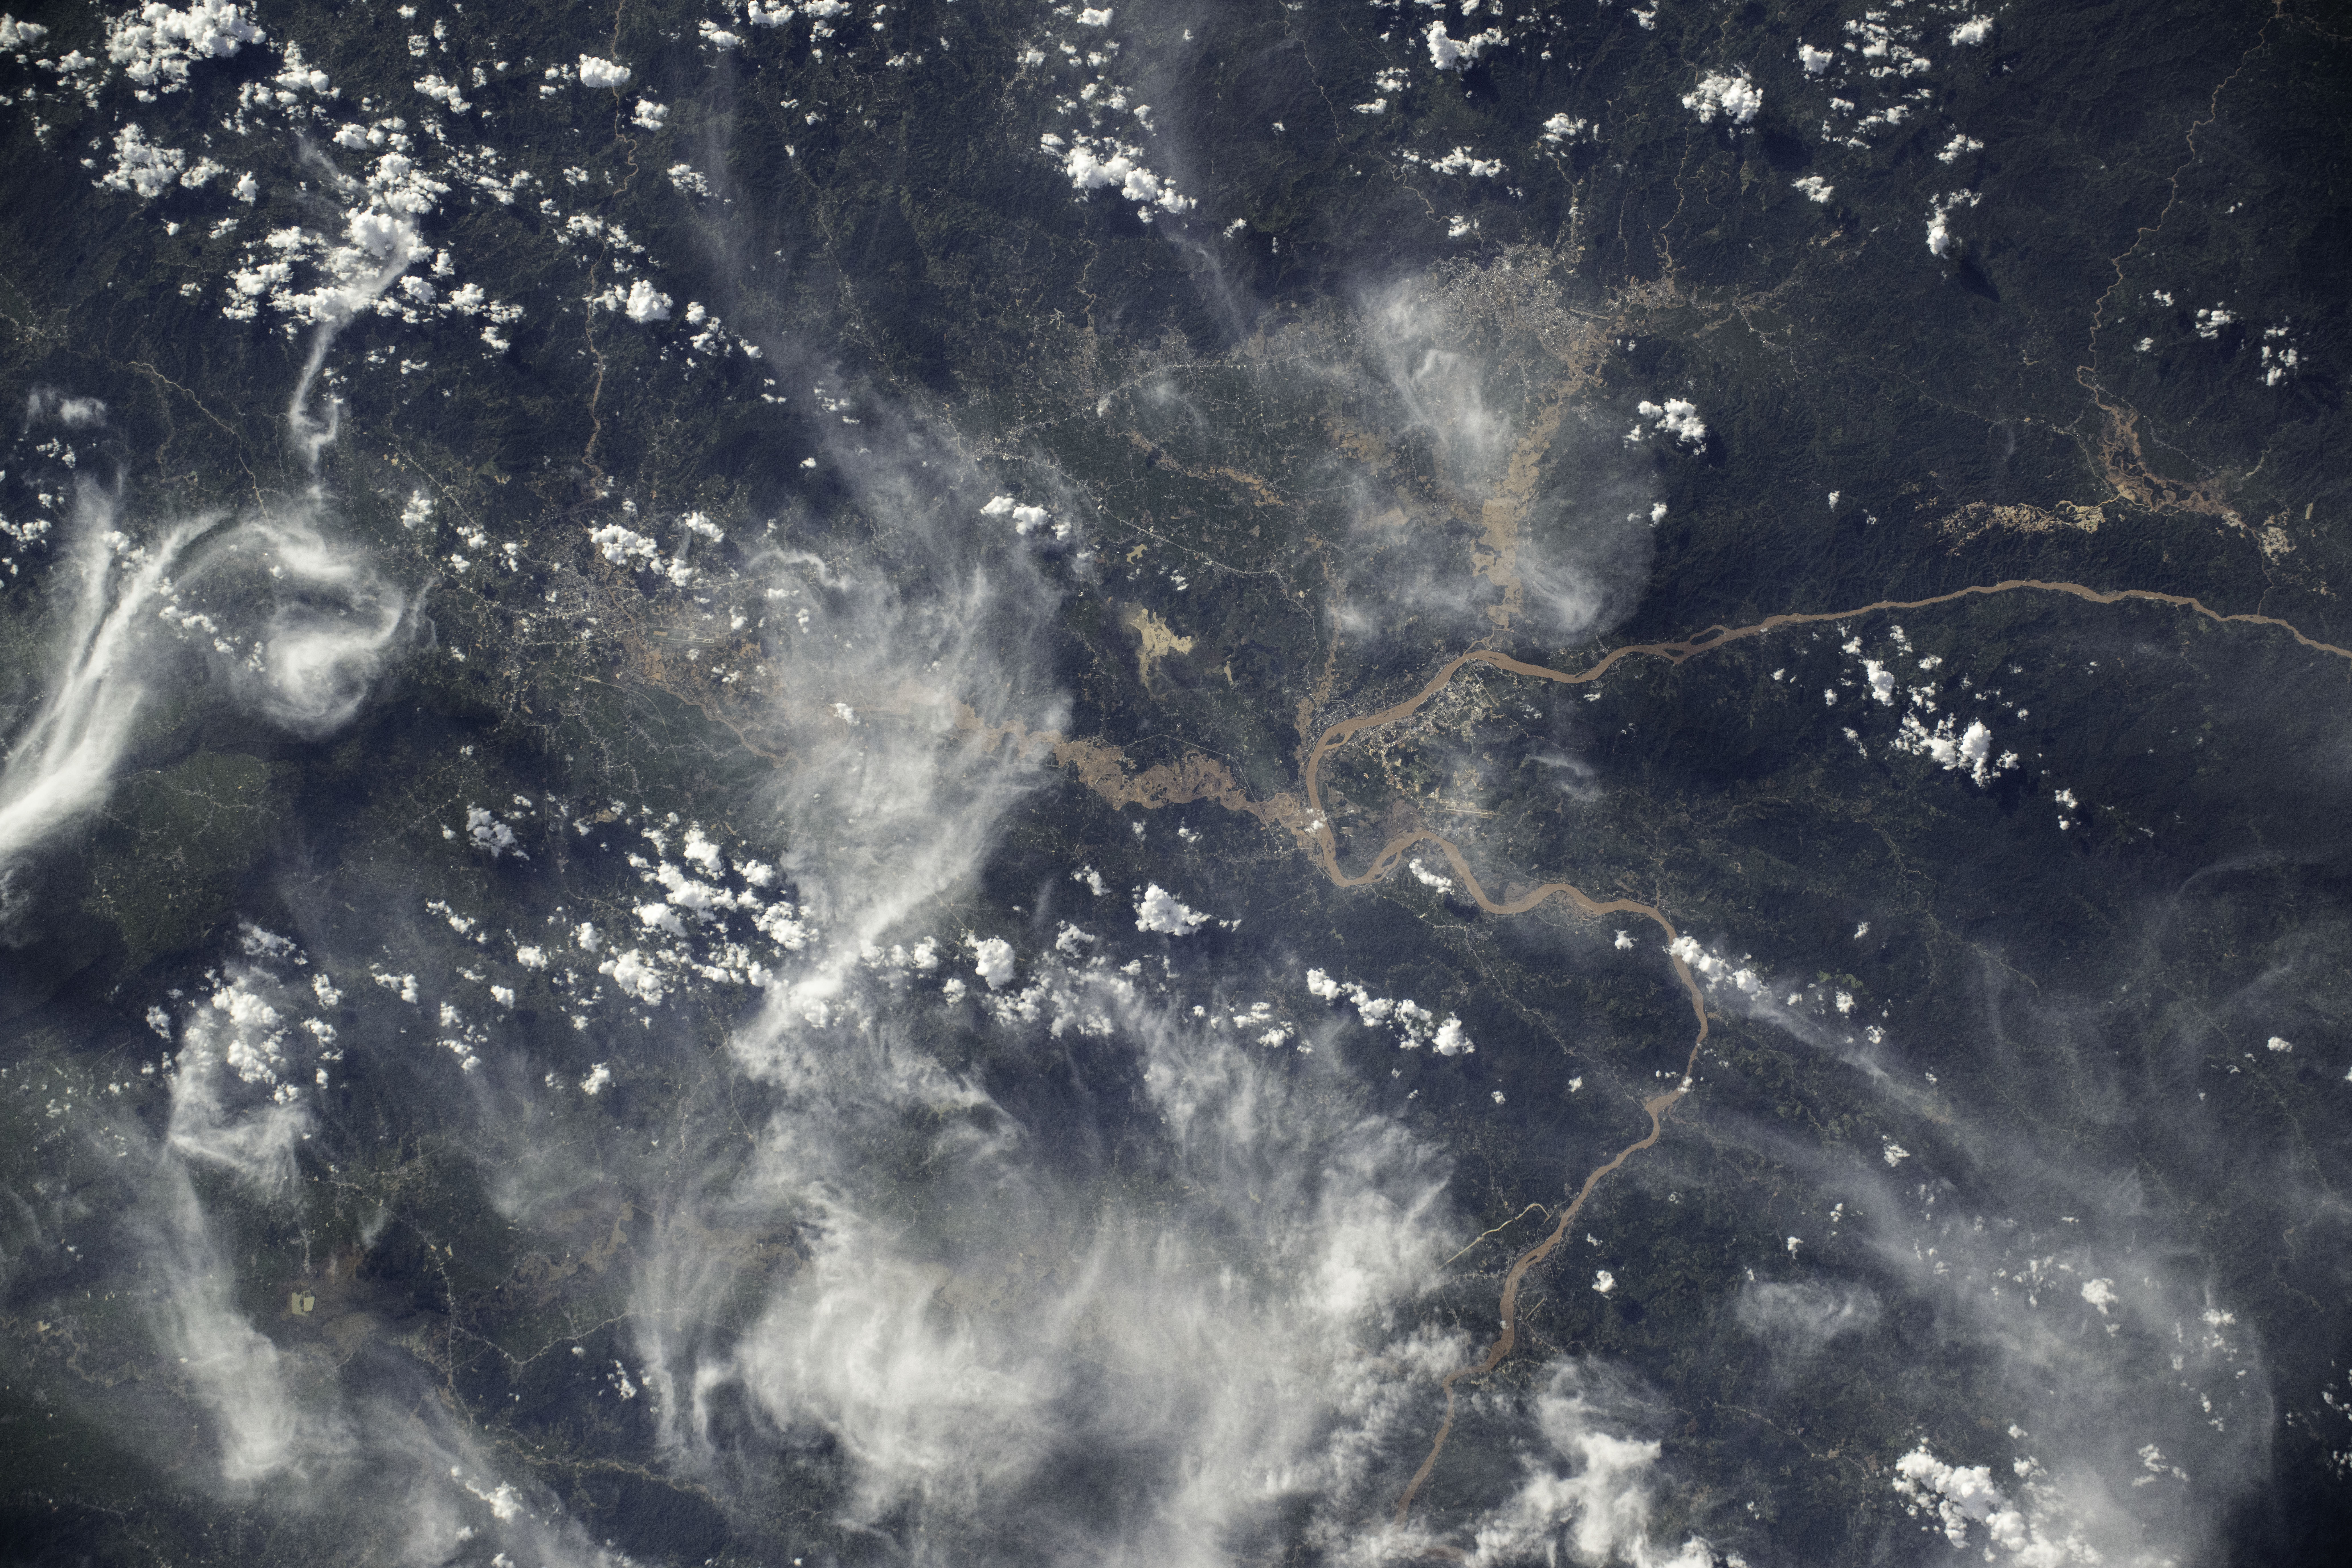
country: THAILAND
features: MEKONG RIVER, KOK RIVER, CHIANG SAEN, TACHILEIK
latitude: 20.2
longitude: 100.1
